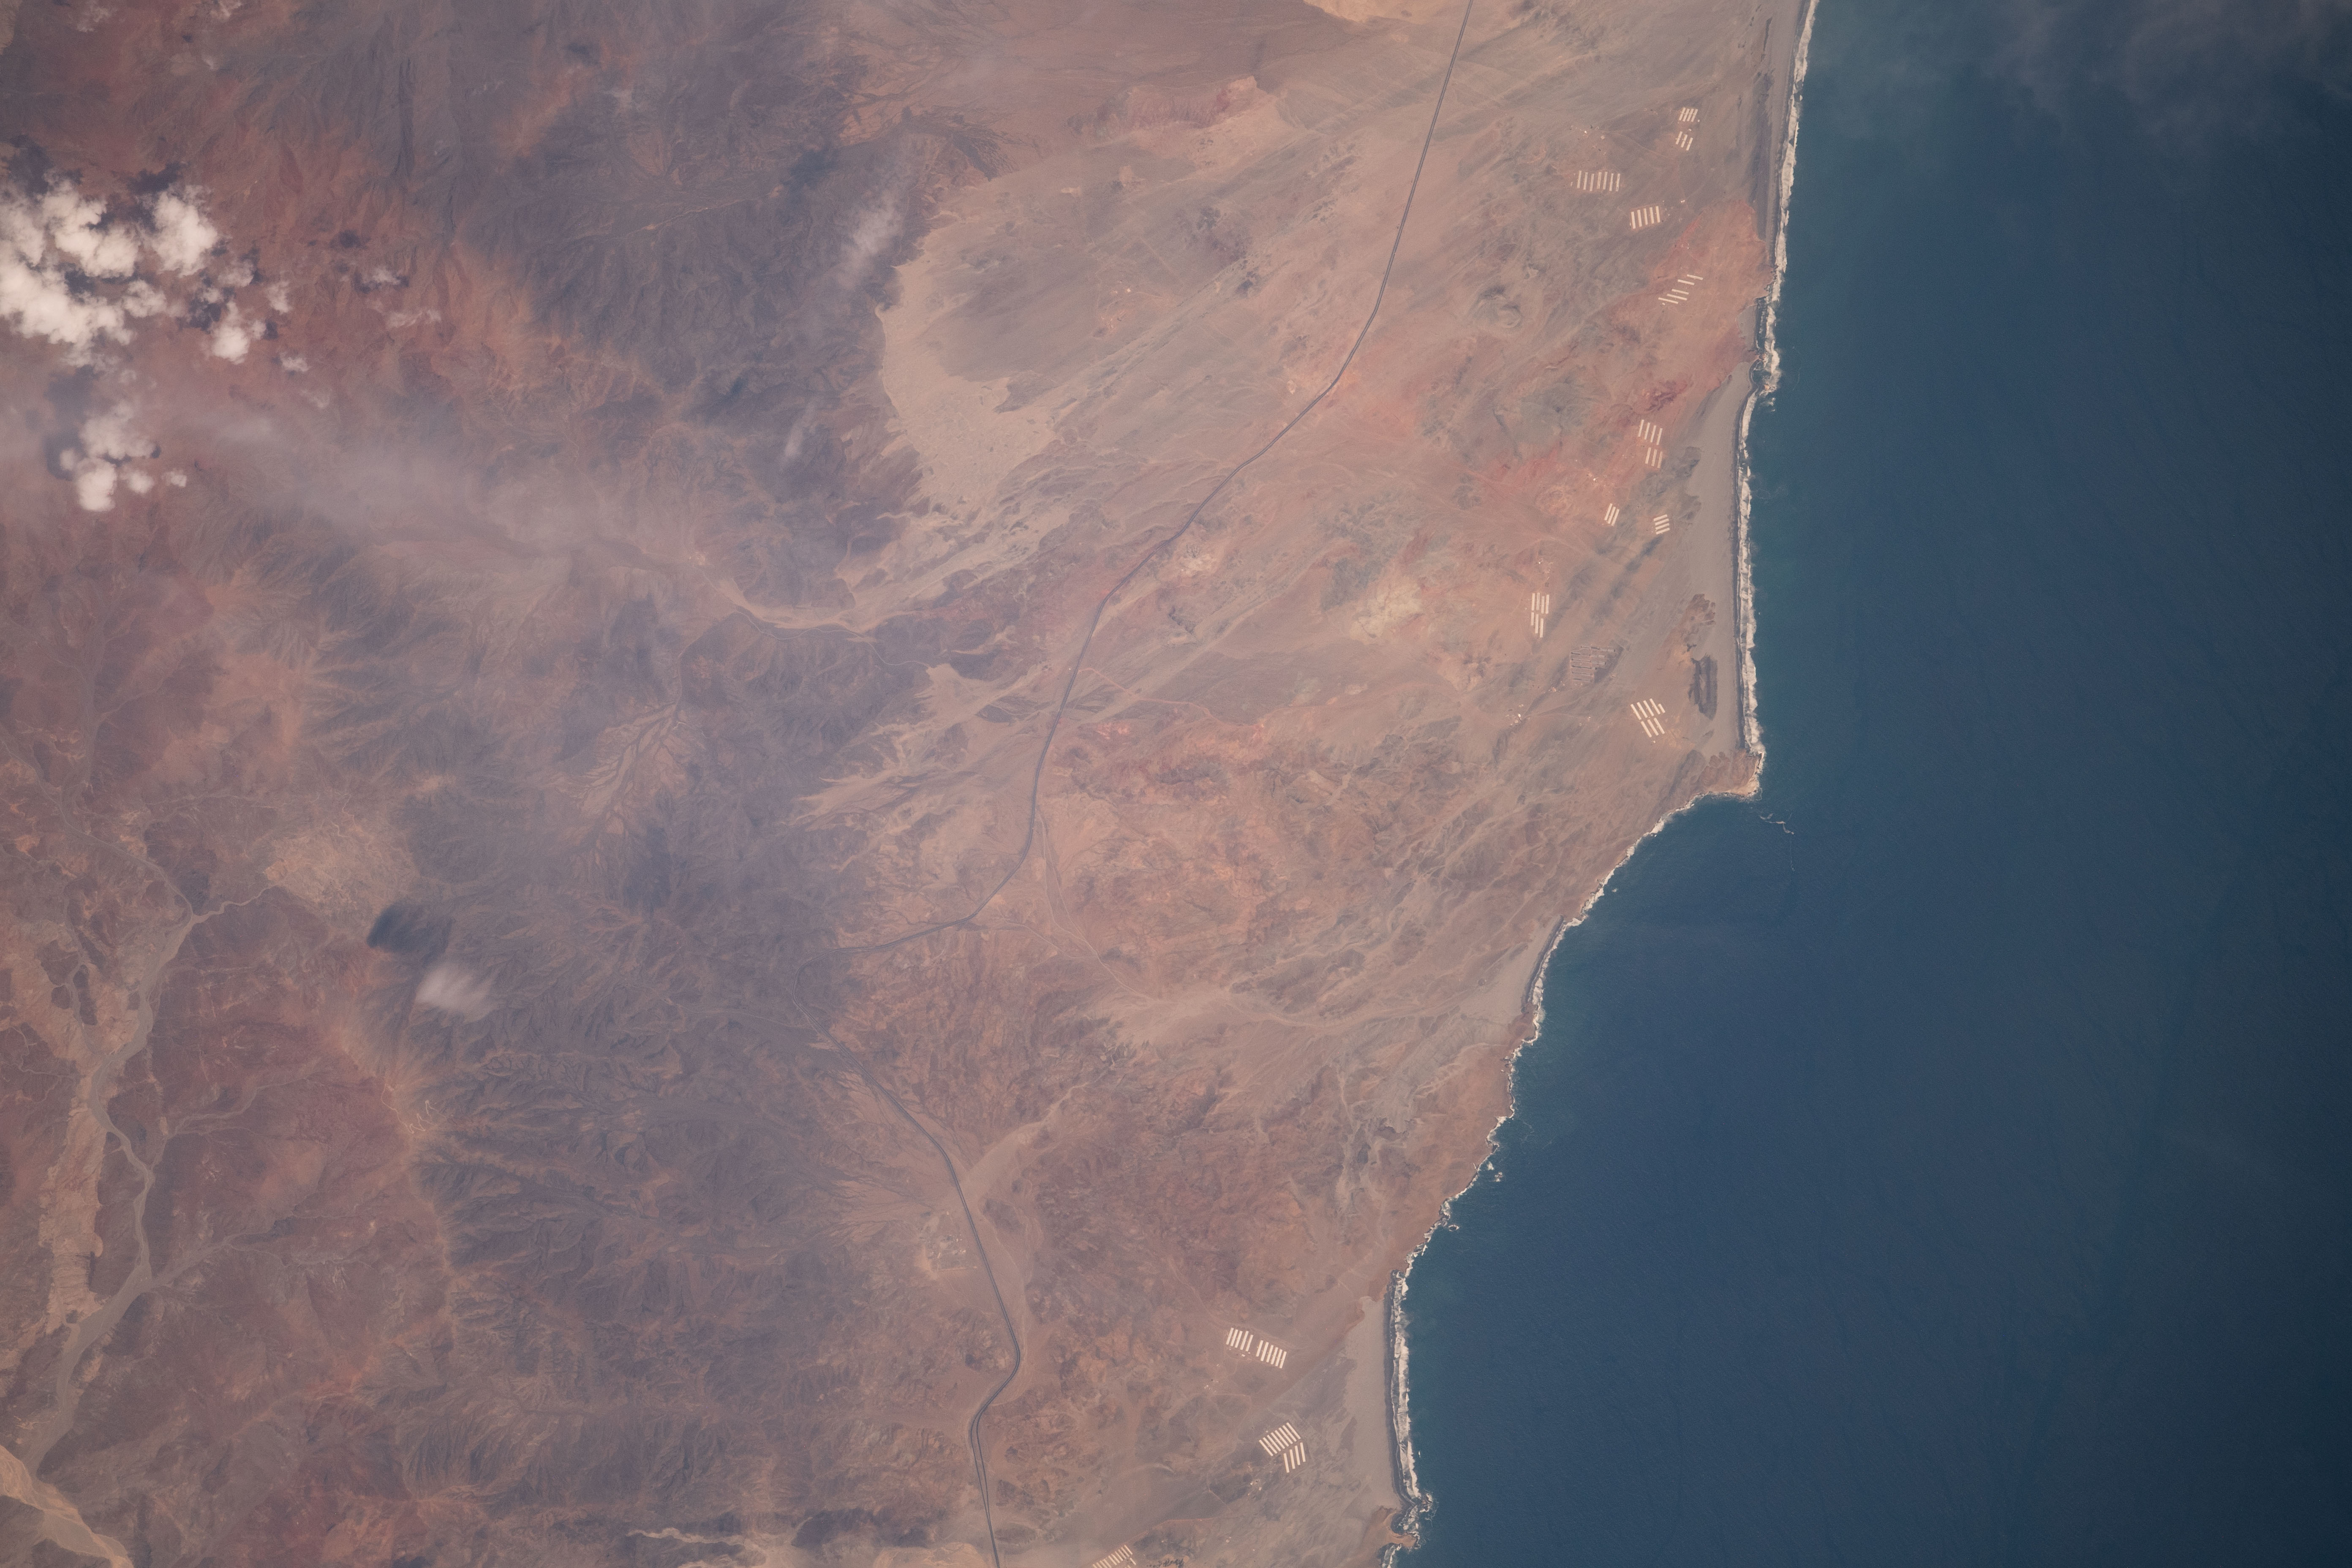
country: PERU
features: RESERVA NACIONAL PUNTA COLORADO
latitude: -10.5
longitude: -77.9
